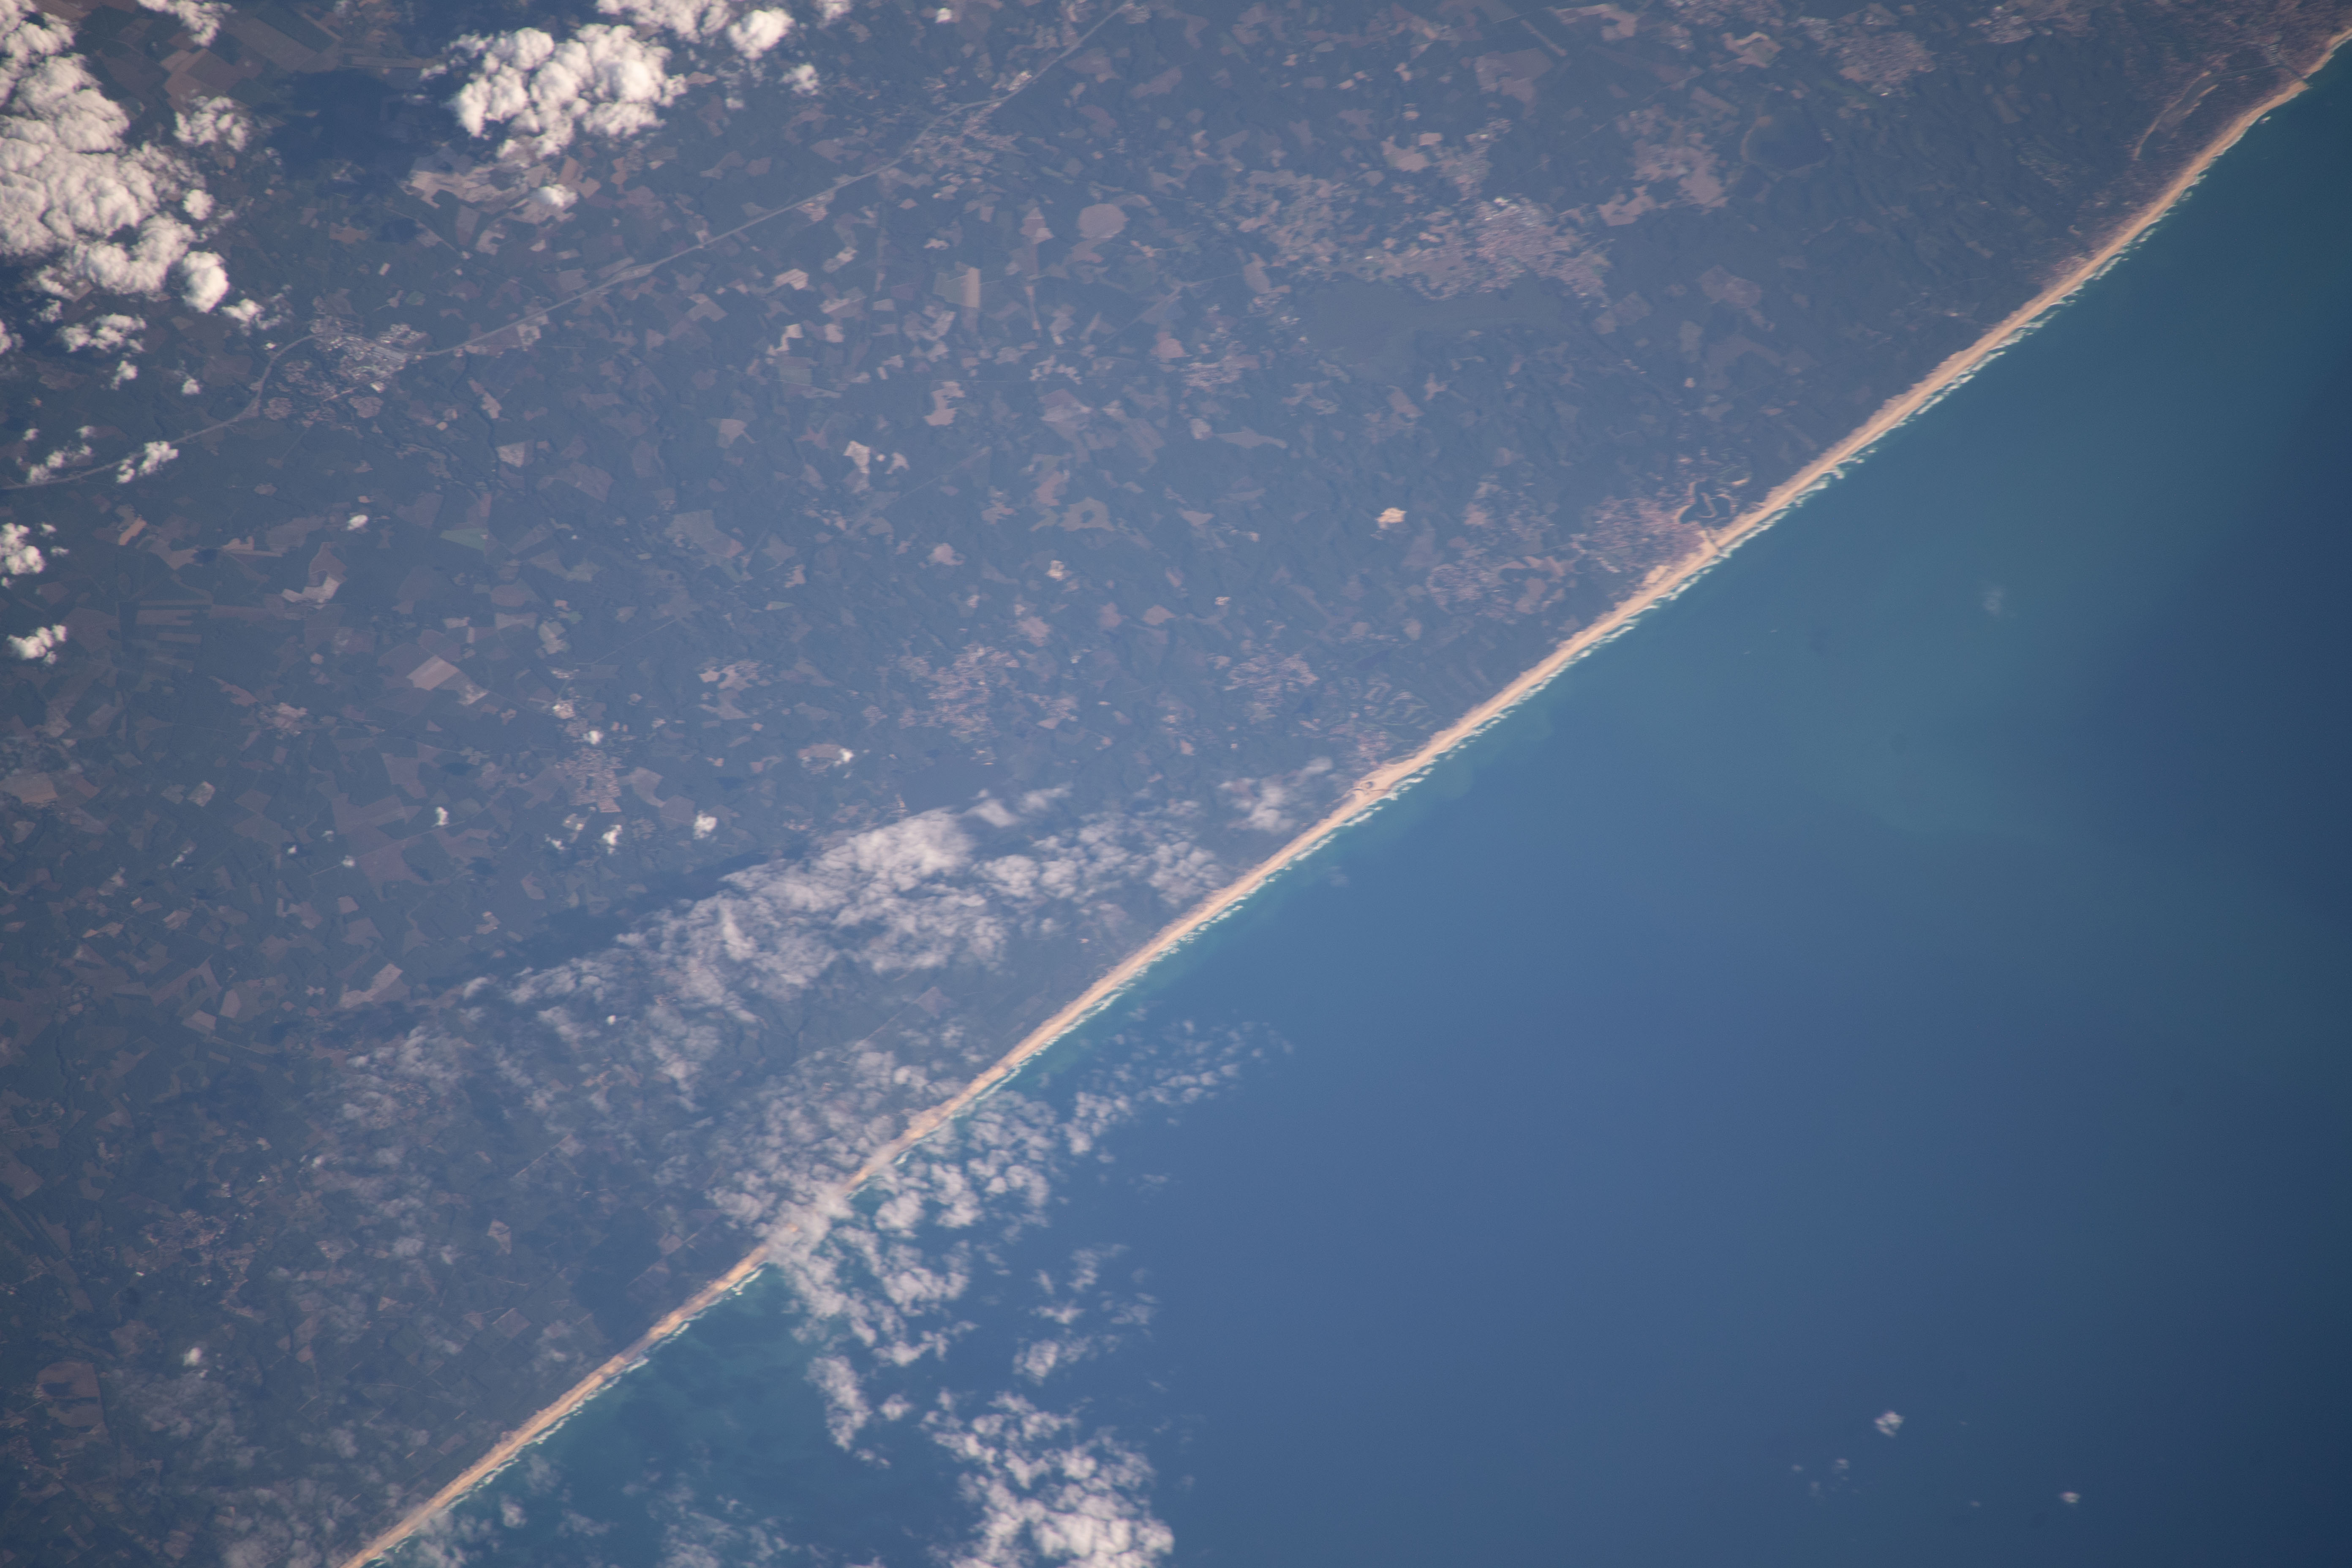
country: FRANCE
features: MOILETS-ET-MAA, LE VILLAGE SOUS LES PINS
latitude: 43.9
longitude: -1.4
